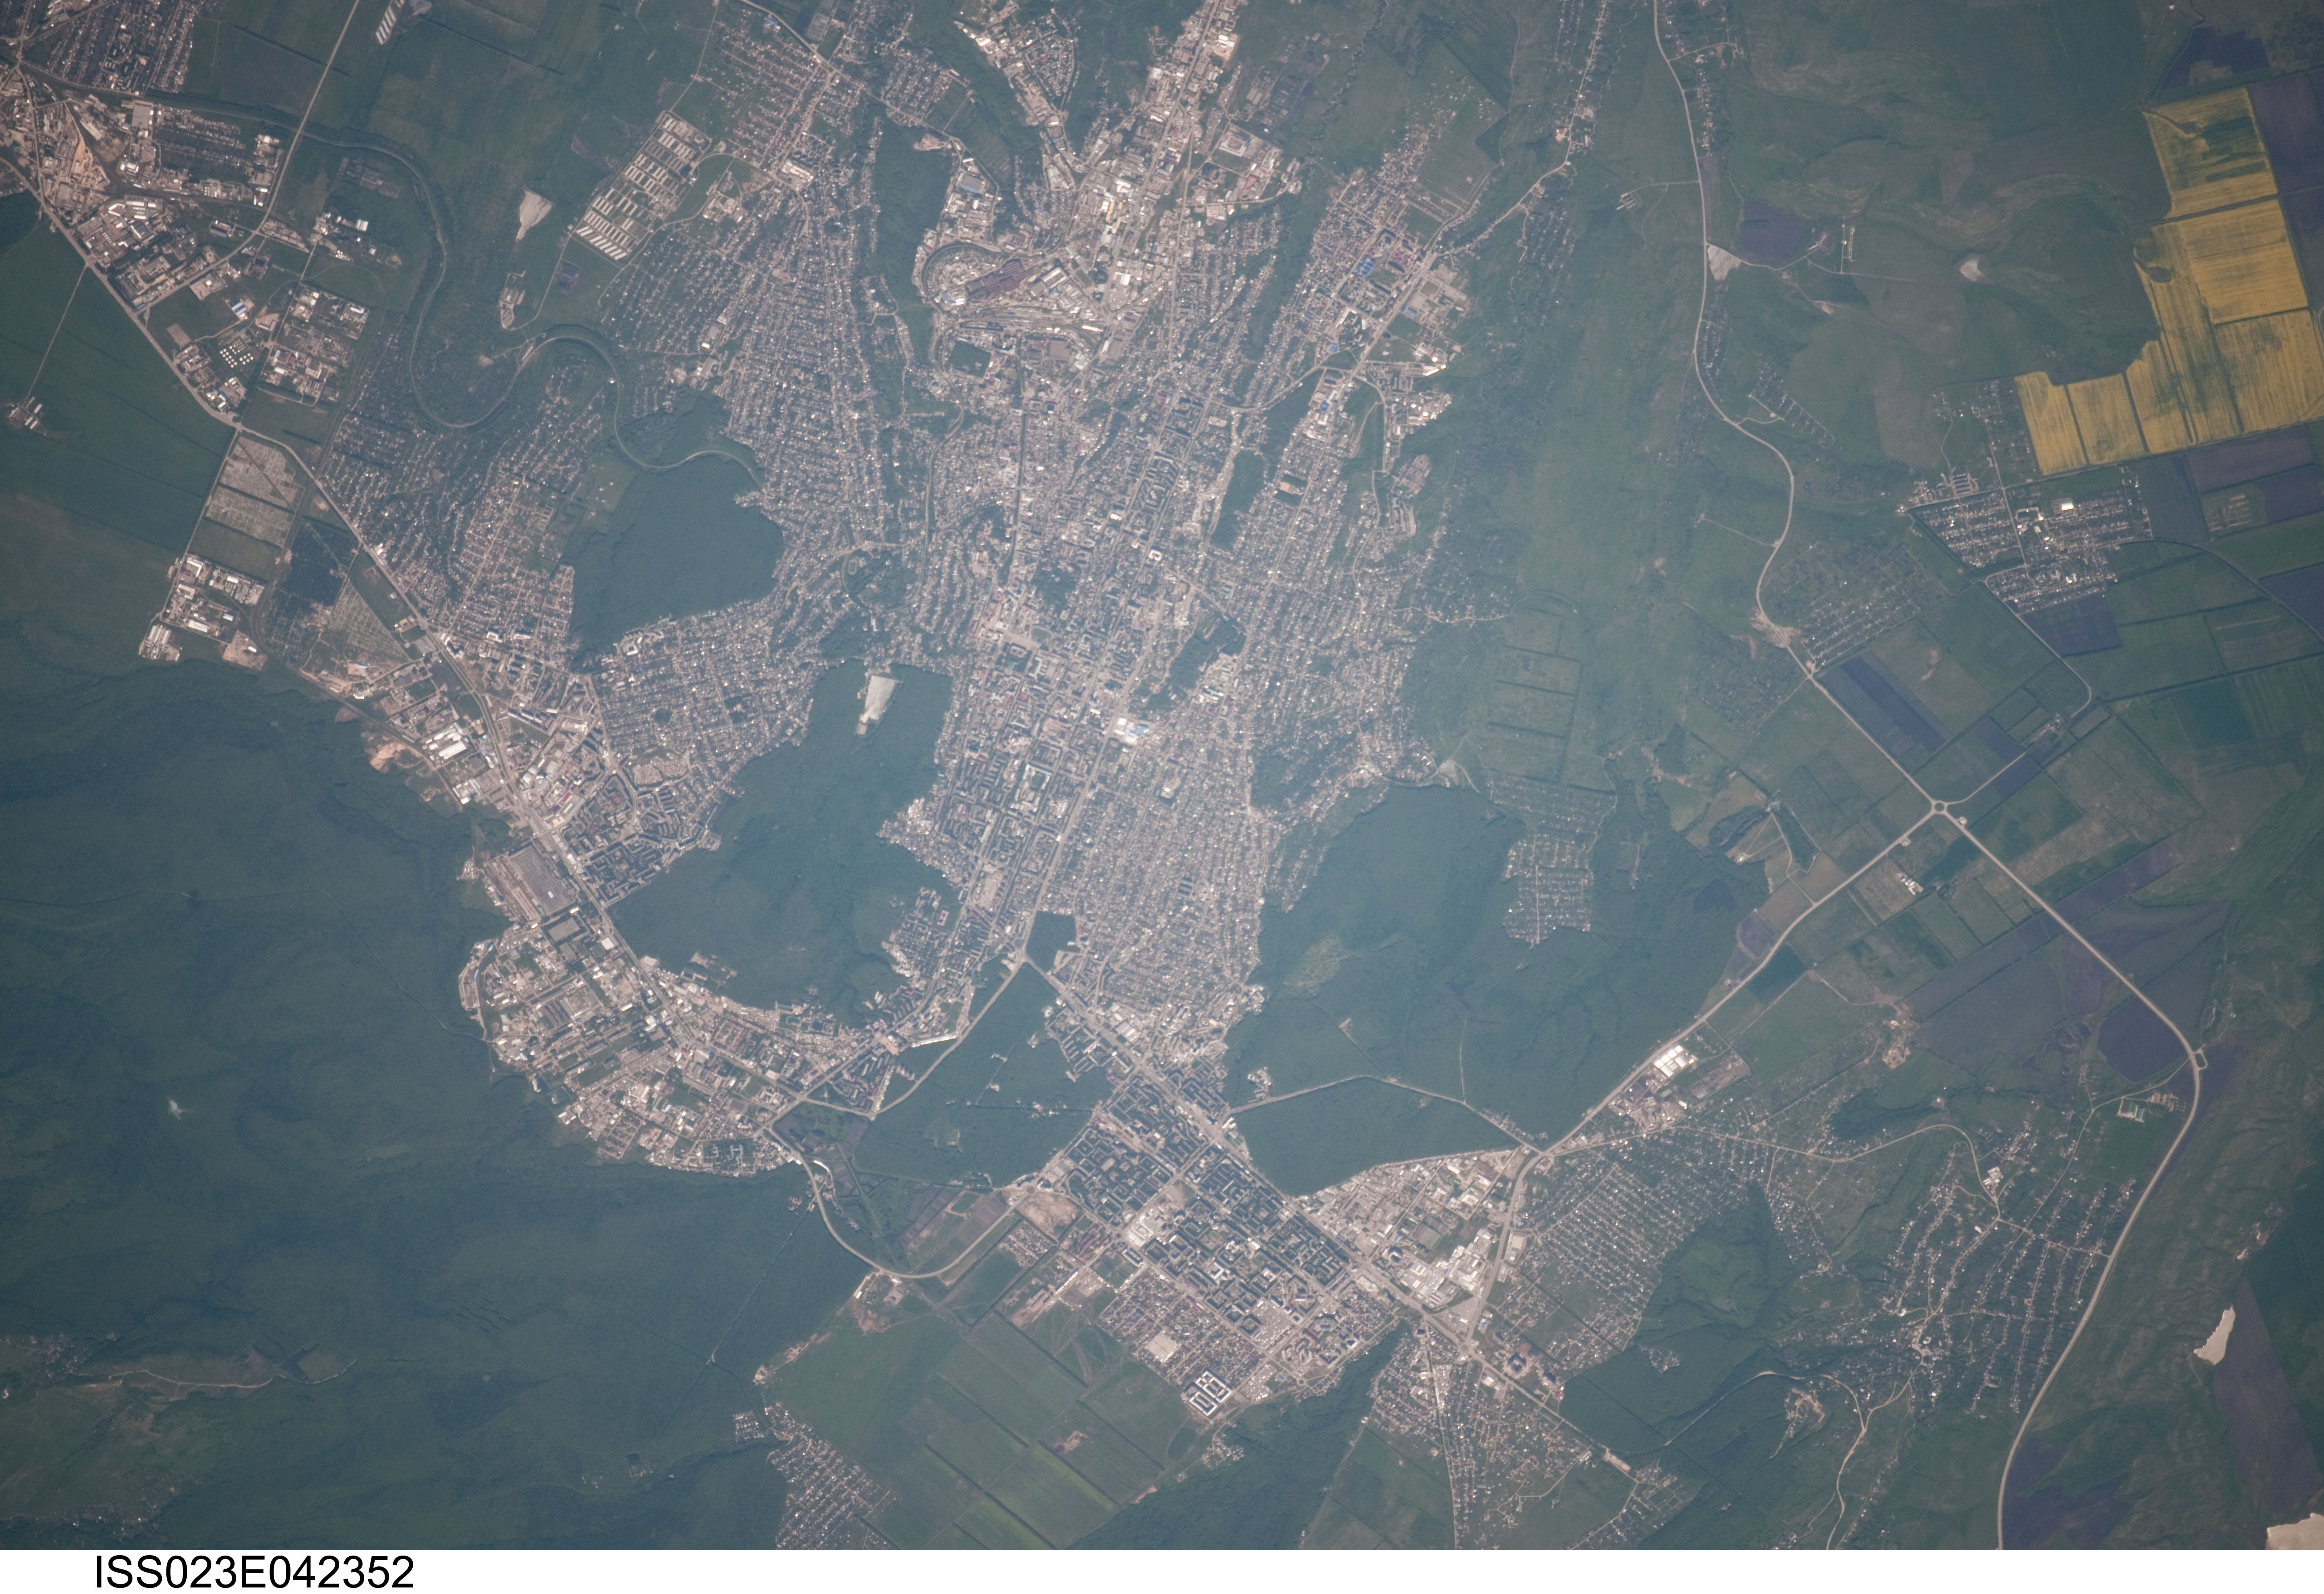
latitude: 45.0
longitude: 42.0
